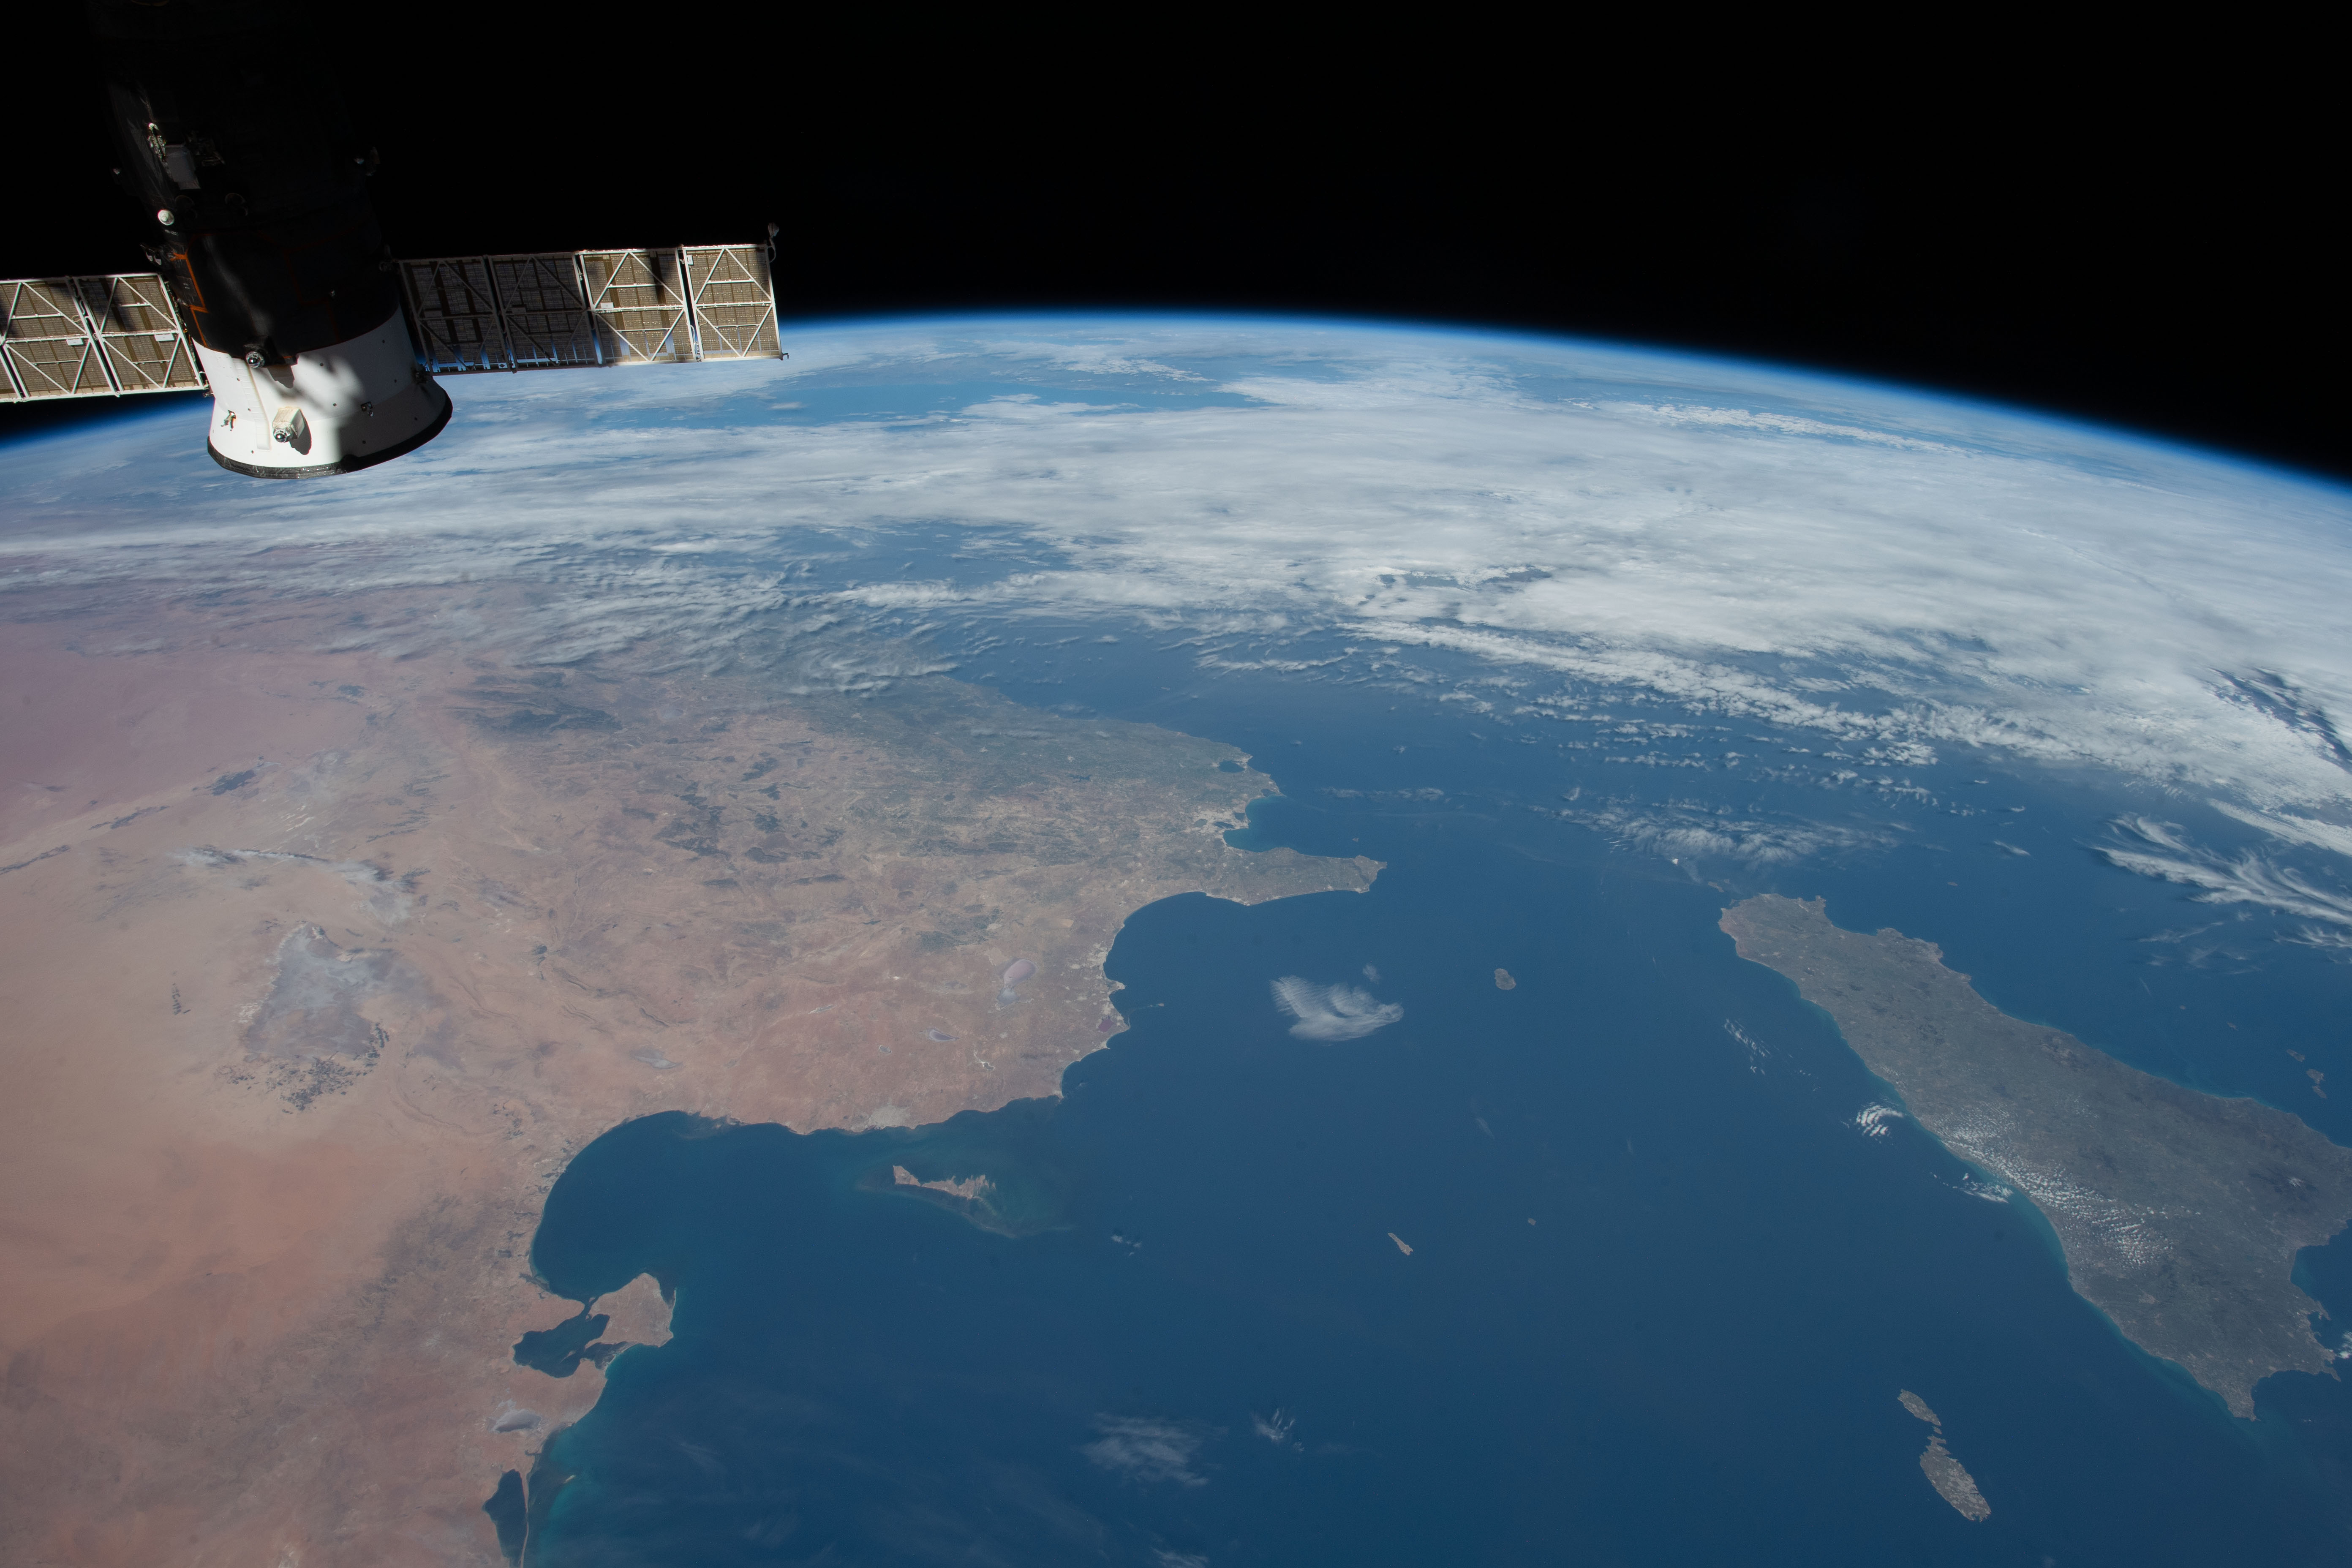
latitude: 37.0
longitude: 10.0
